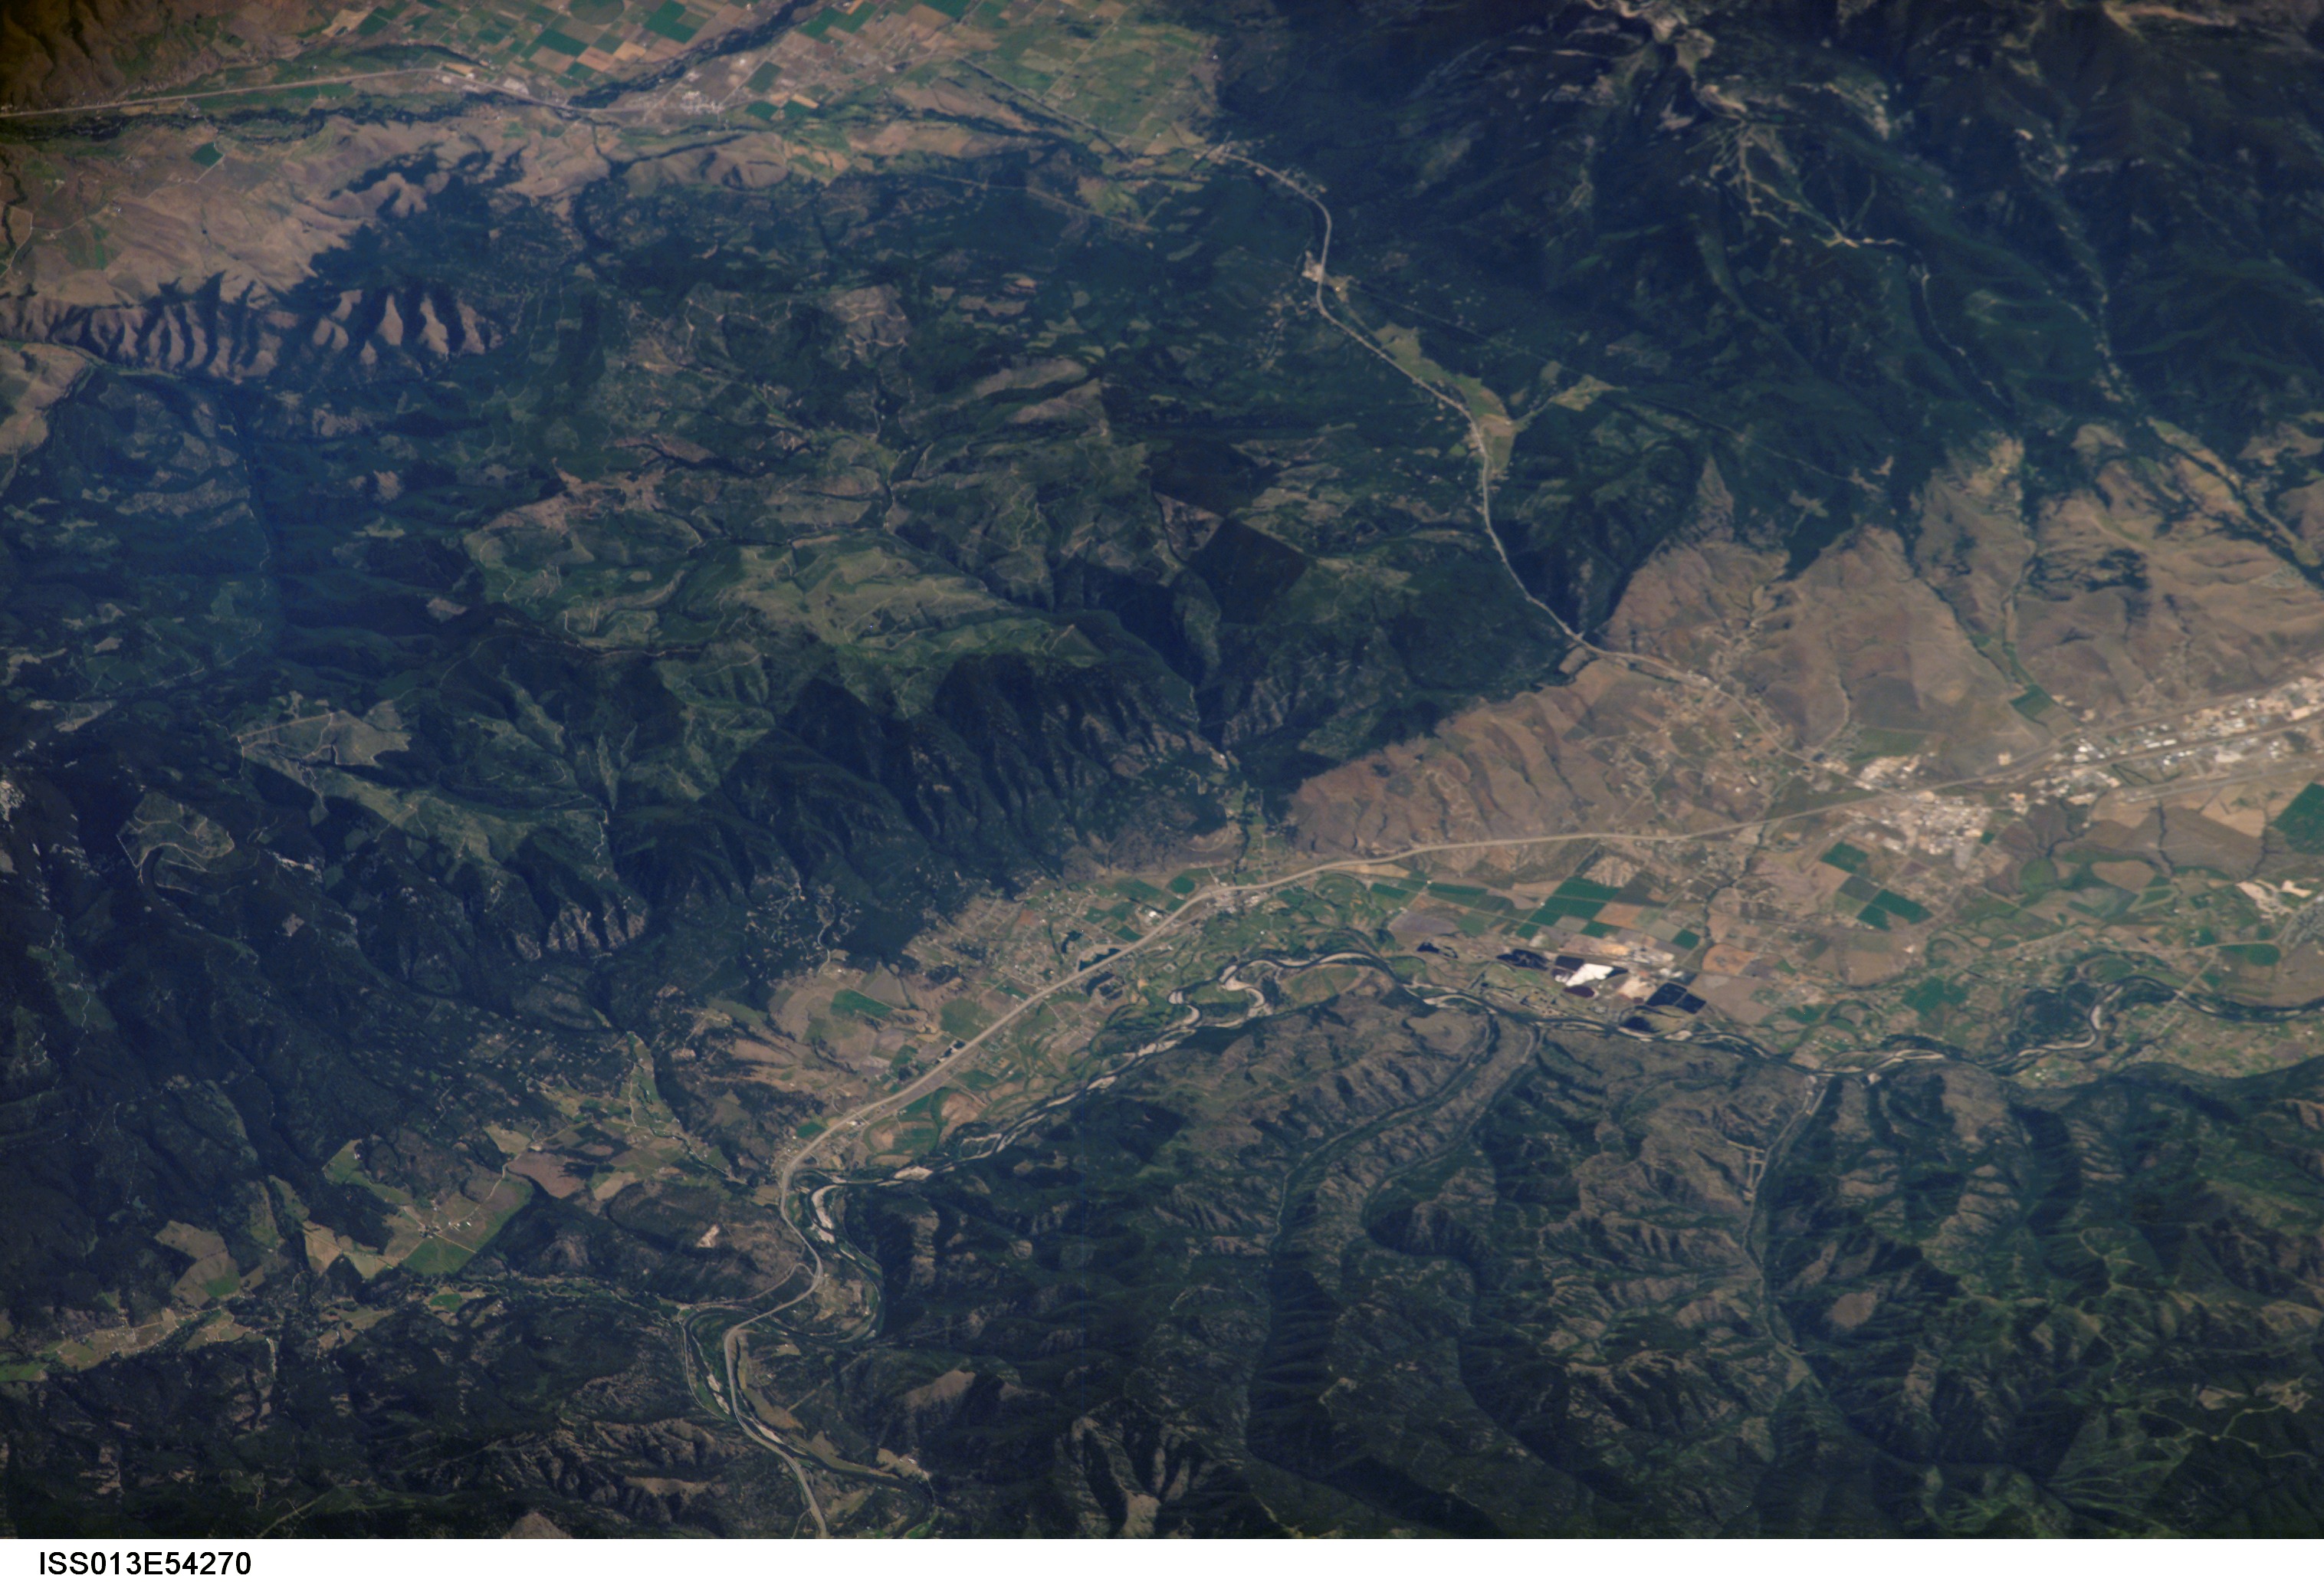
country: USA-MONTANA
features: FRENCHTOWN, HUSON, CLARK FORK
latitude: 47.0
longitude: -114.2
